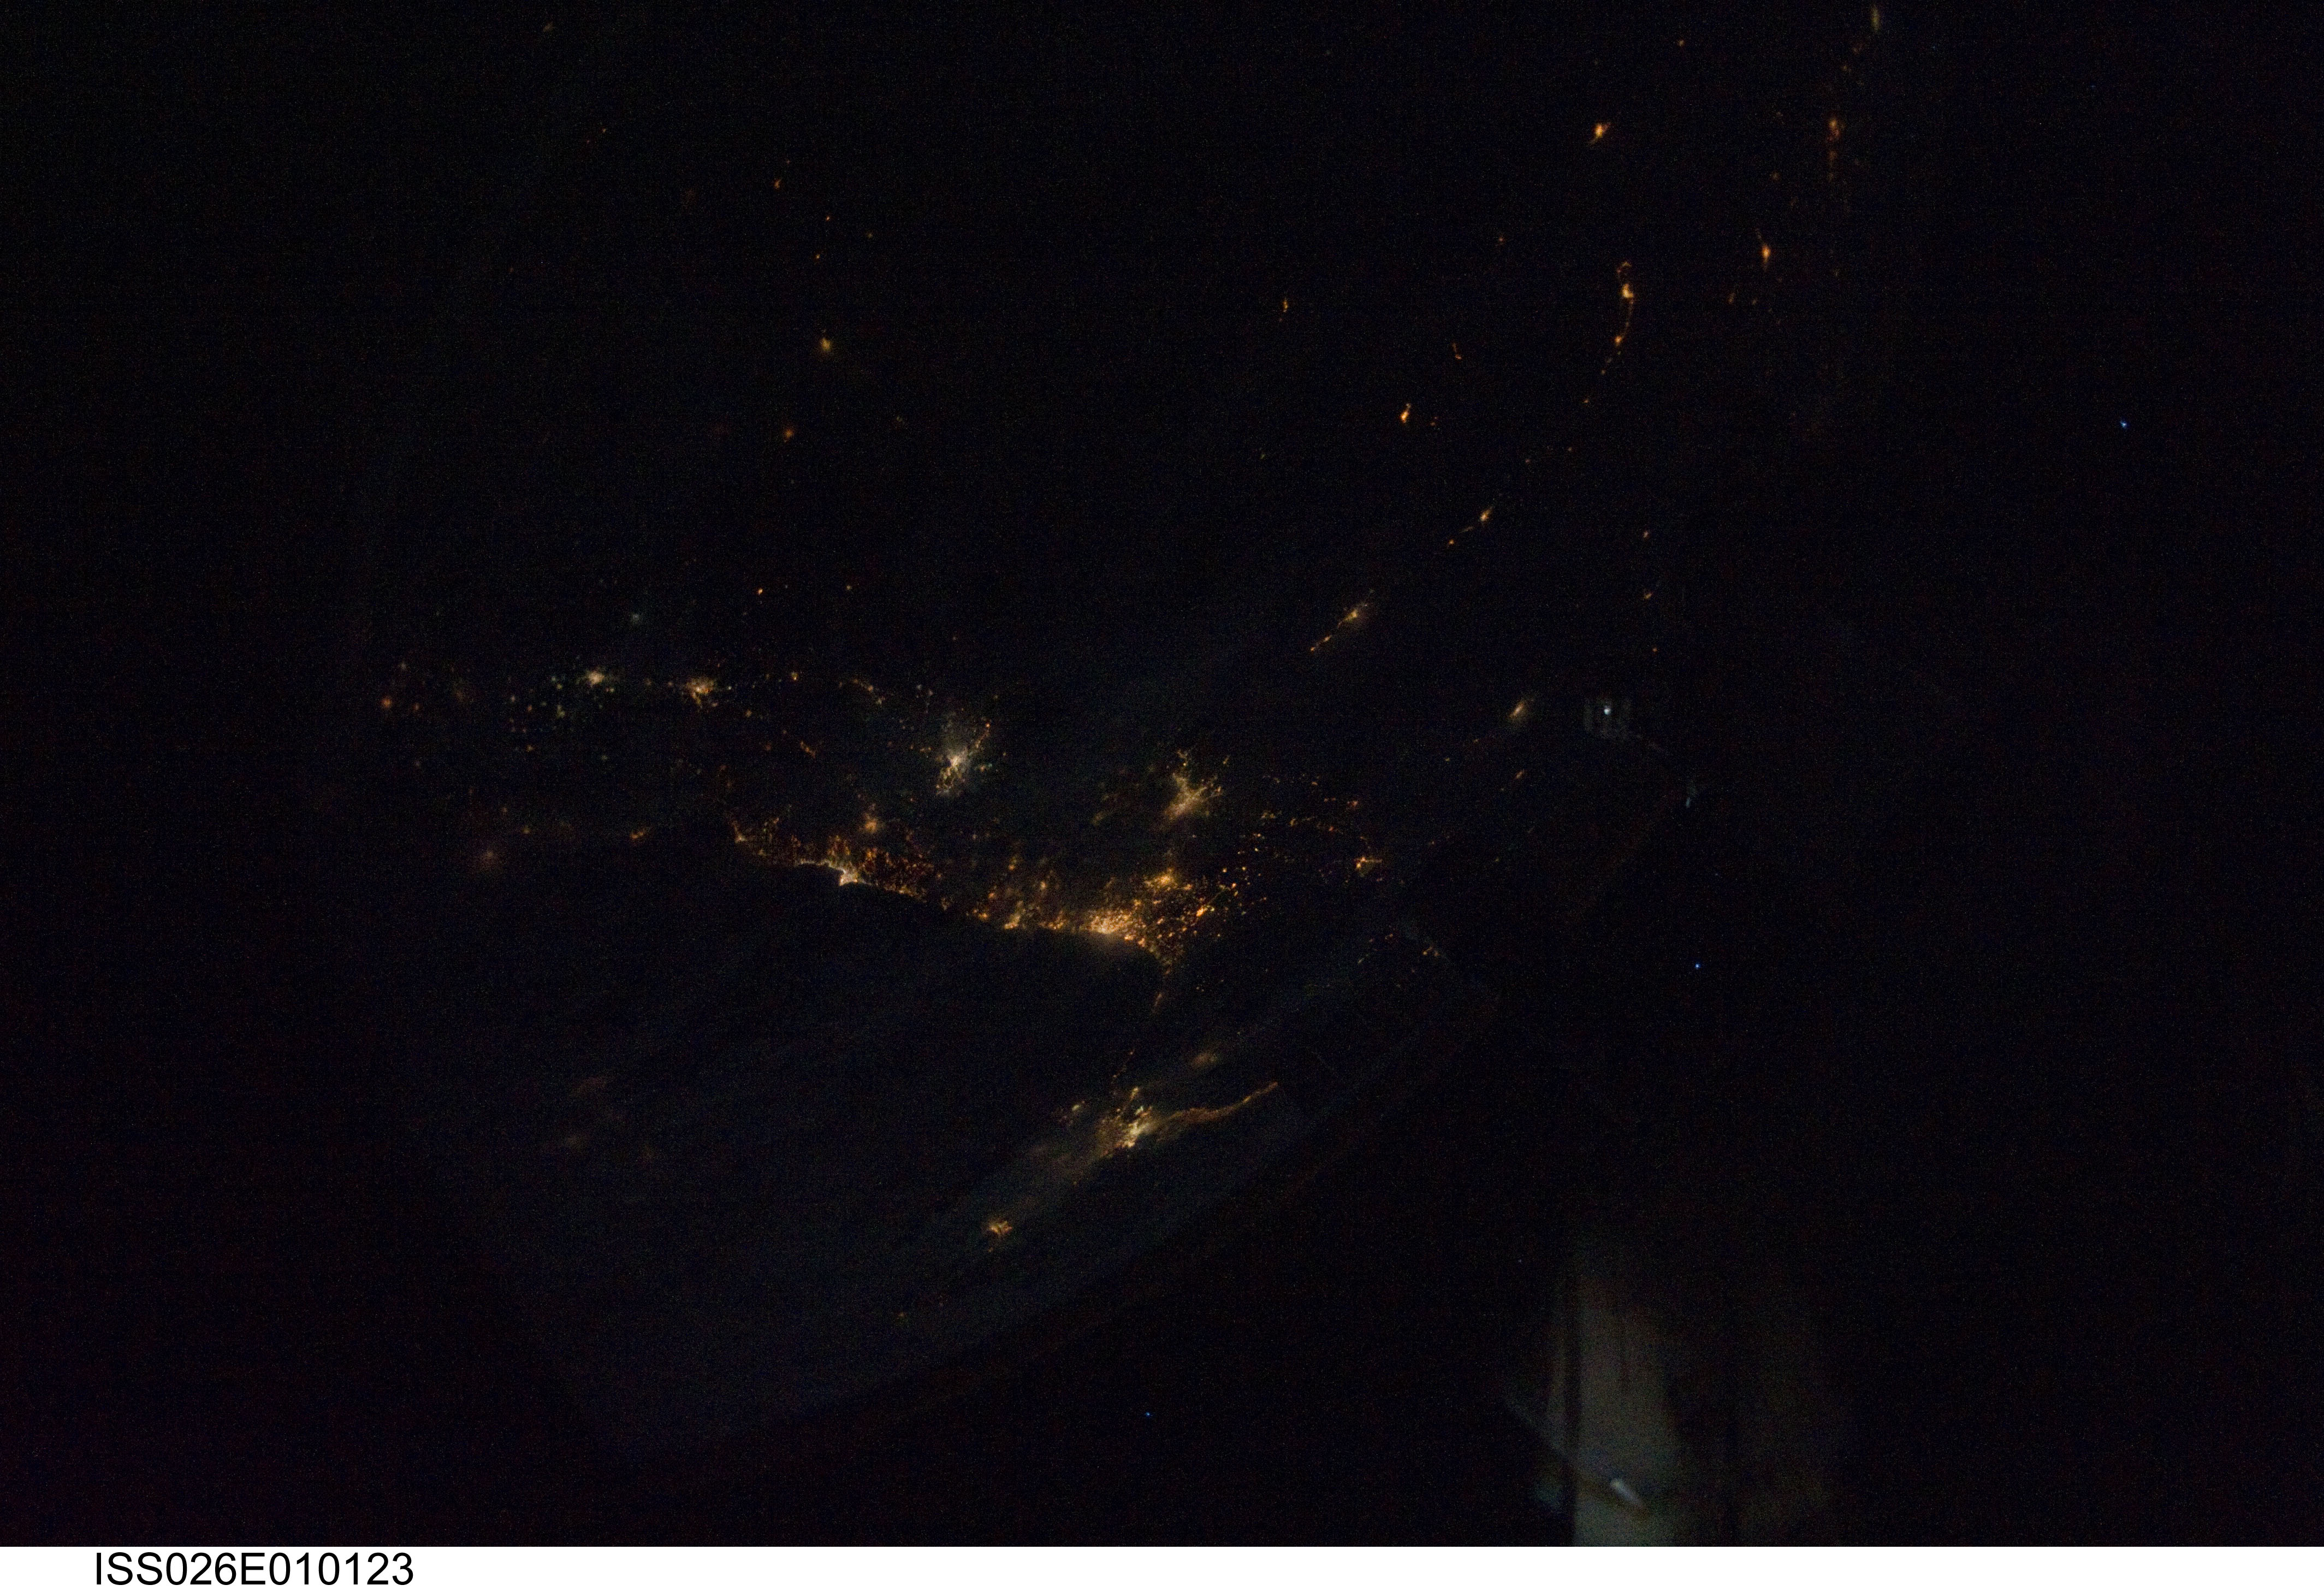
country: JORDAN
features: THE LEVANT REGION AT NIGHT
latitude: 32.0
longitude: 36.0
